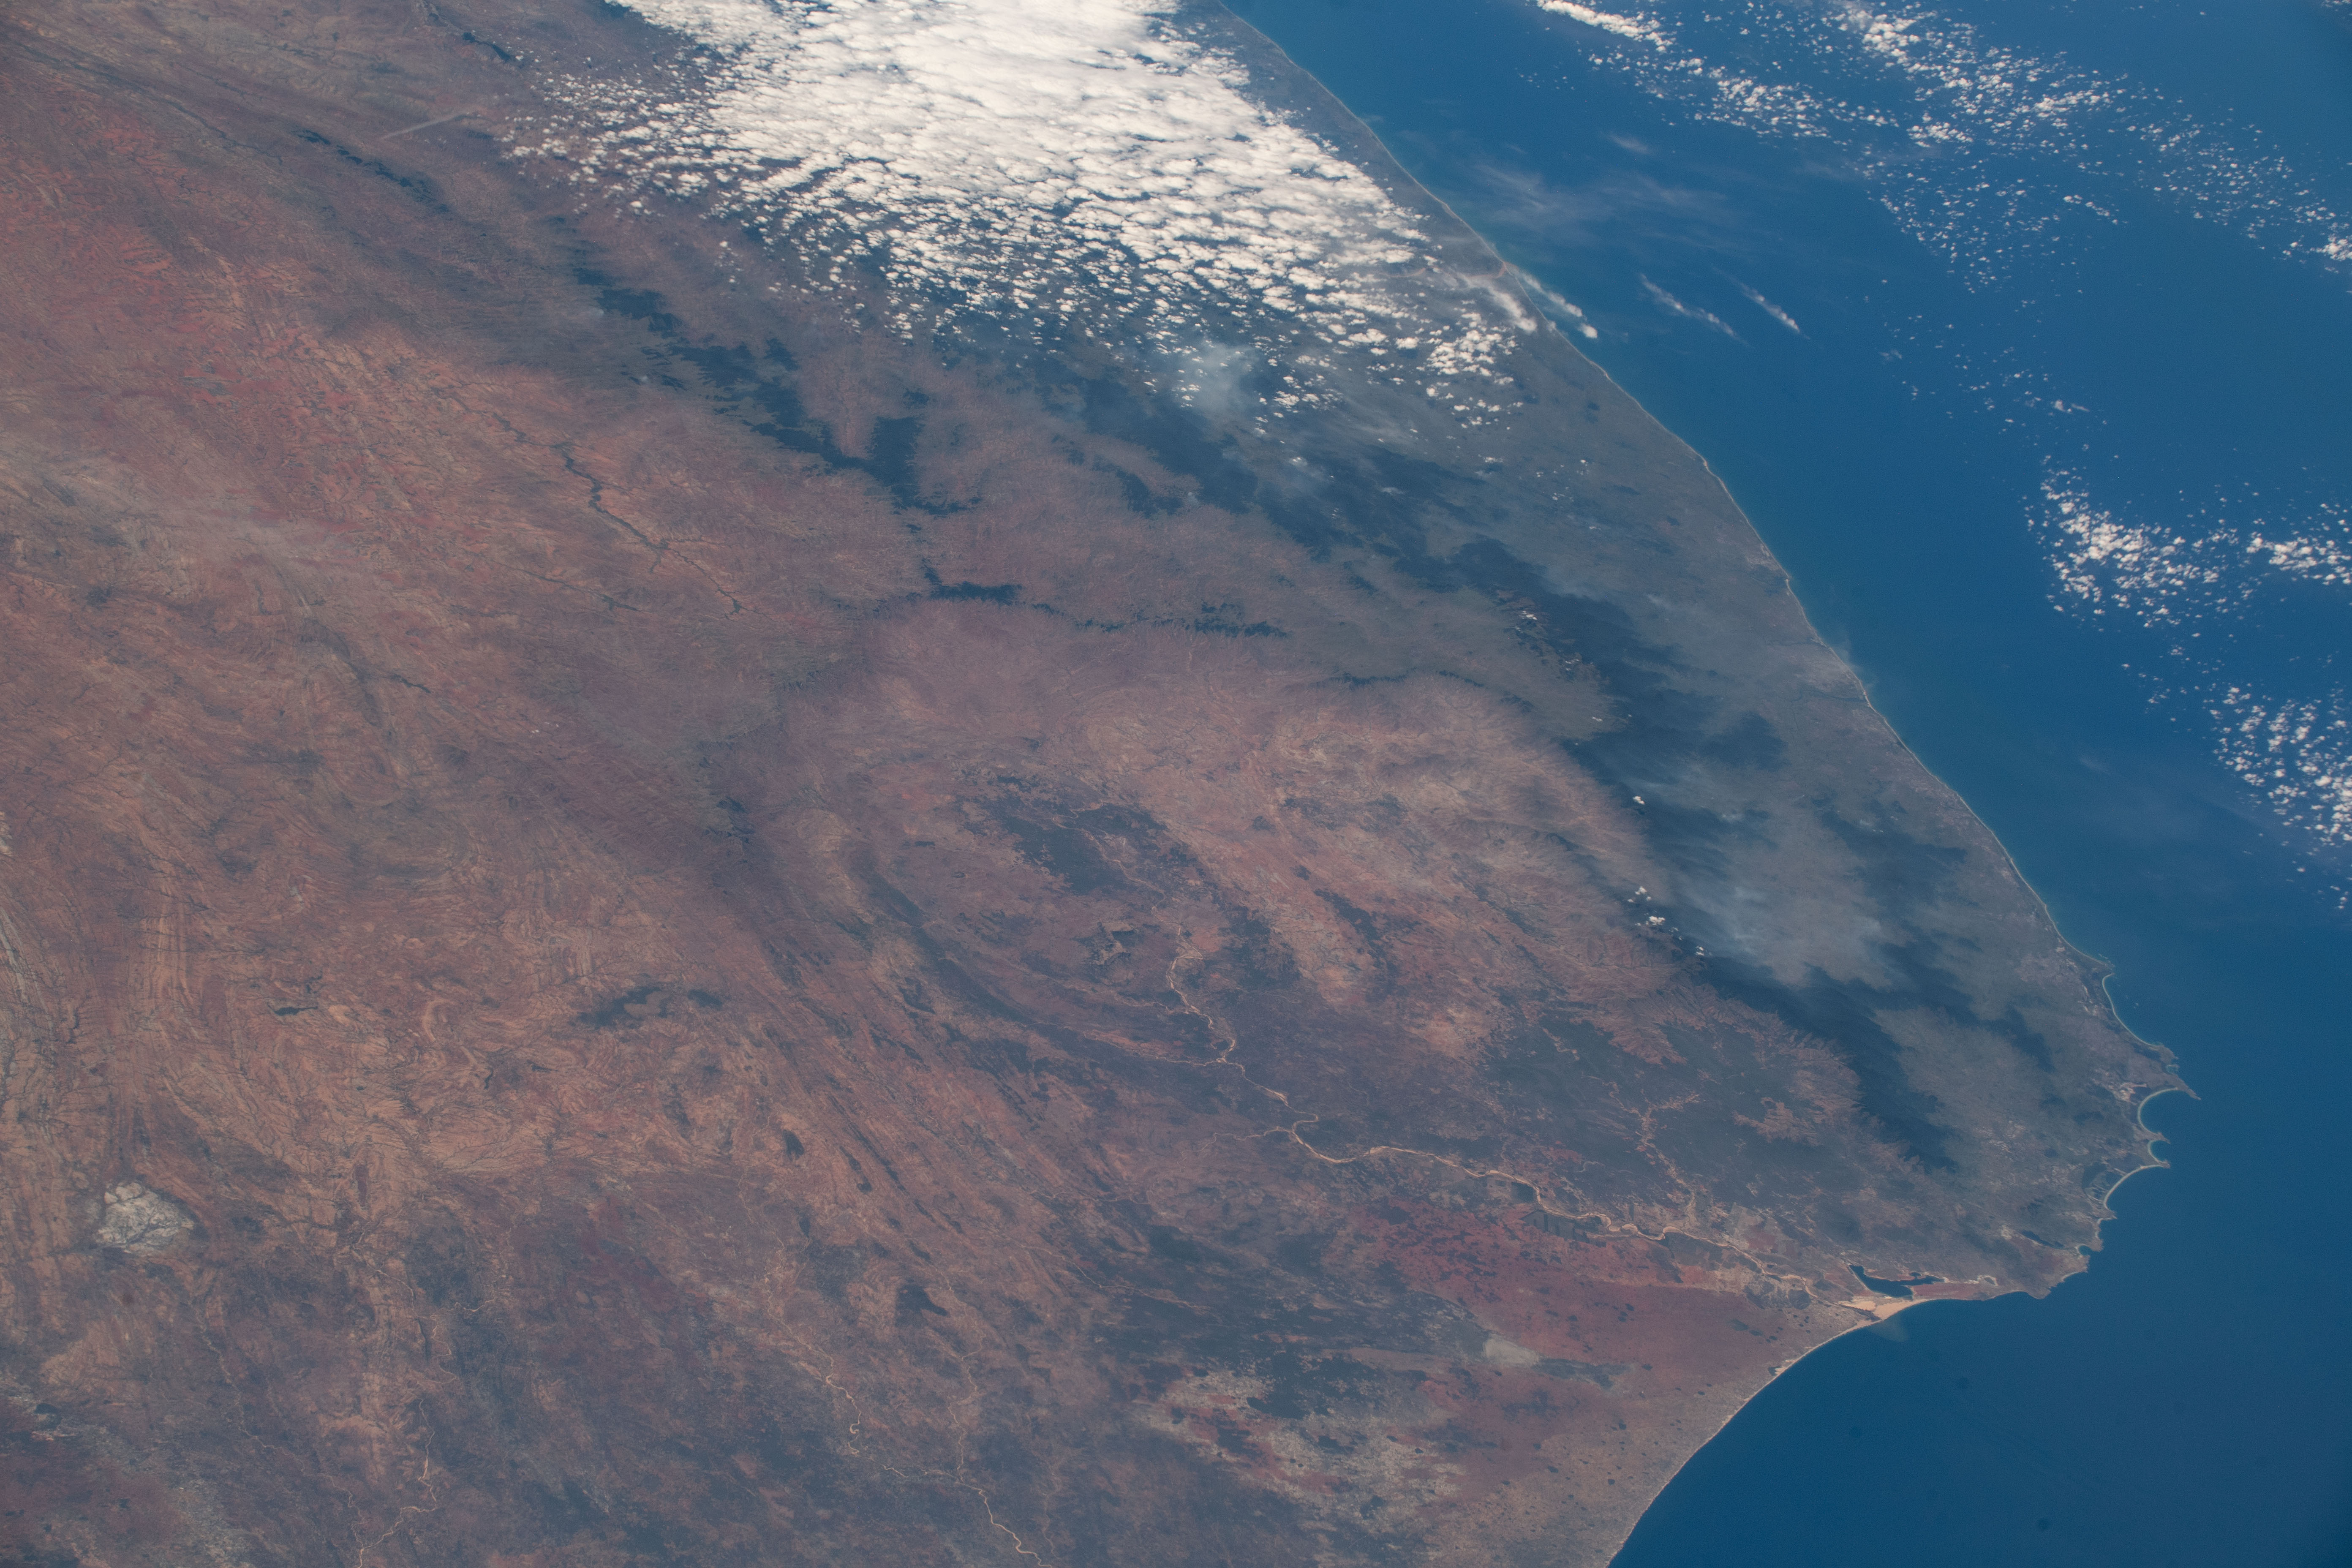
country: MADAGASCAR
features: FIANARANTSOA, MIDONGY DU SUD NATIONAL PARK, ANDOHAHELA NATIONAL PARK
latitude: -24.3
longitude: 46.7
